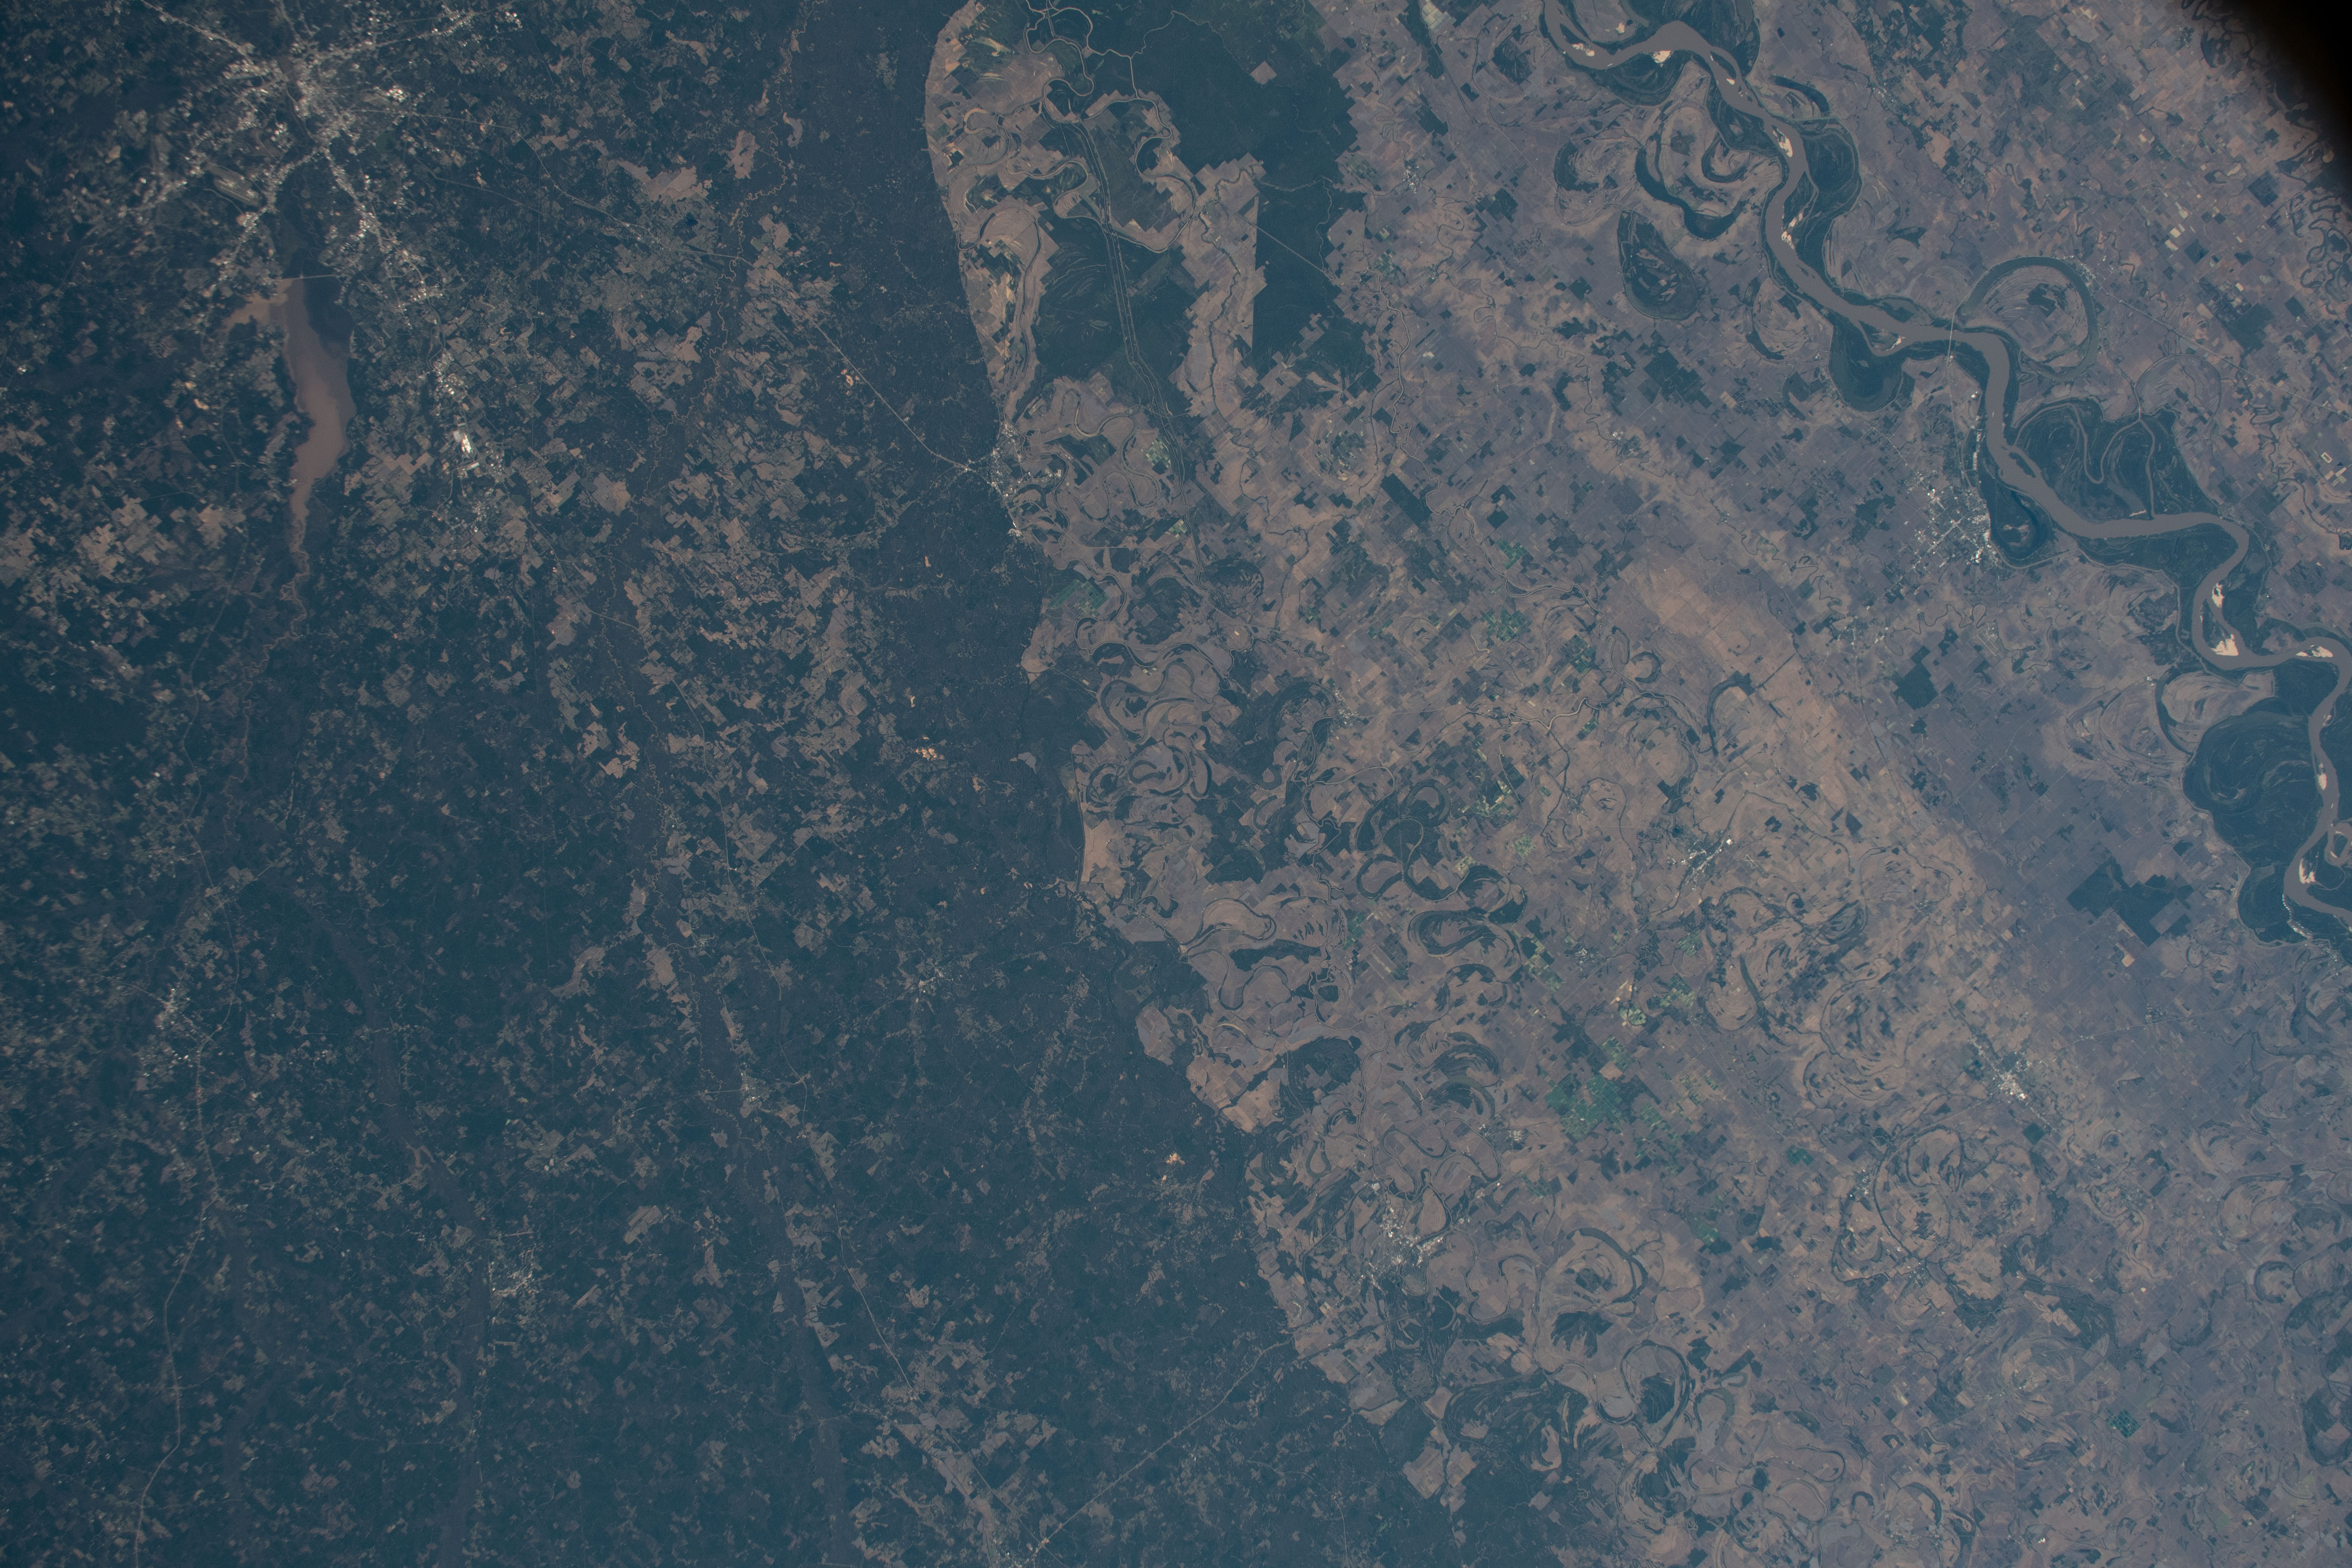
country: USA-MISSISSIPPI
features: JACKSON, ROSS R BARNETT RESERVOIR, ARKANSAS RIVER
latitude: 33.0
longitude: -90.5
